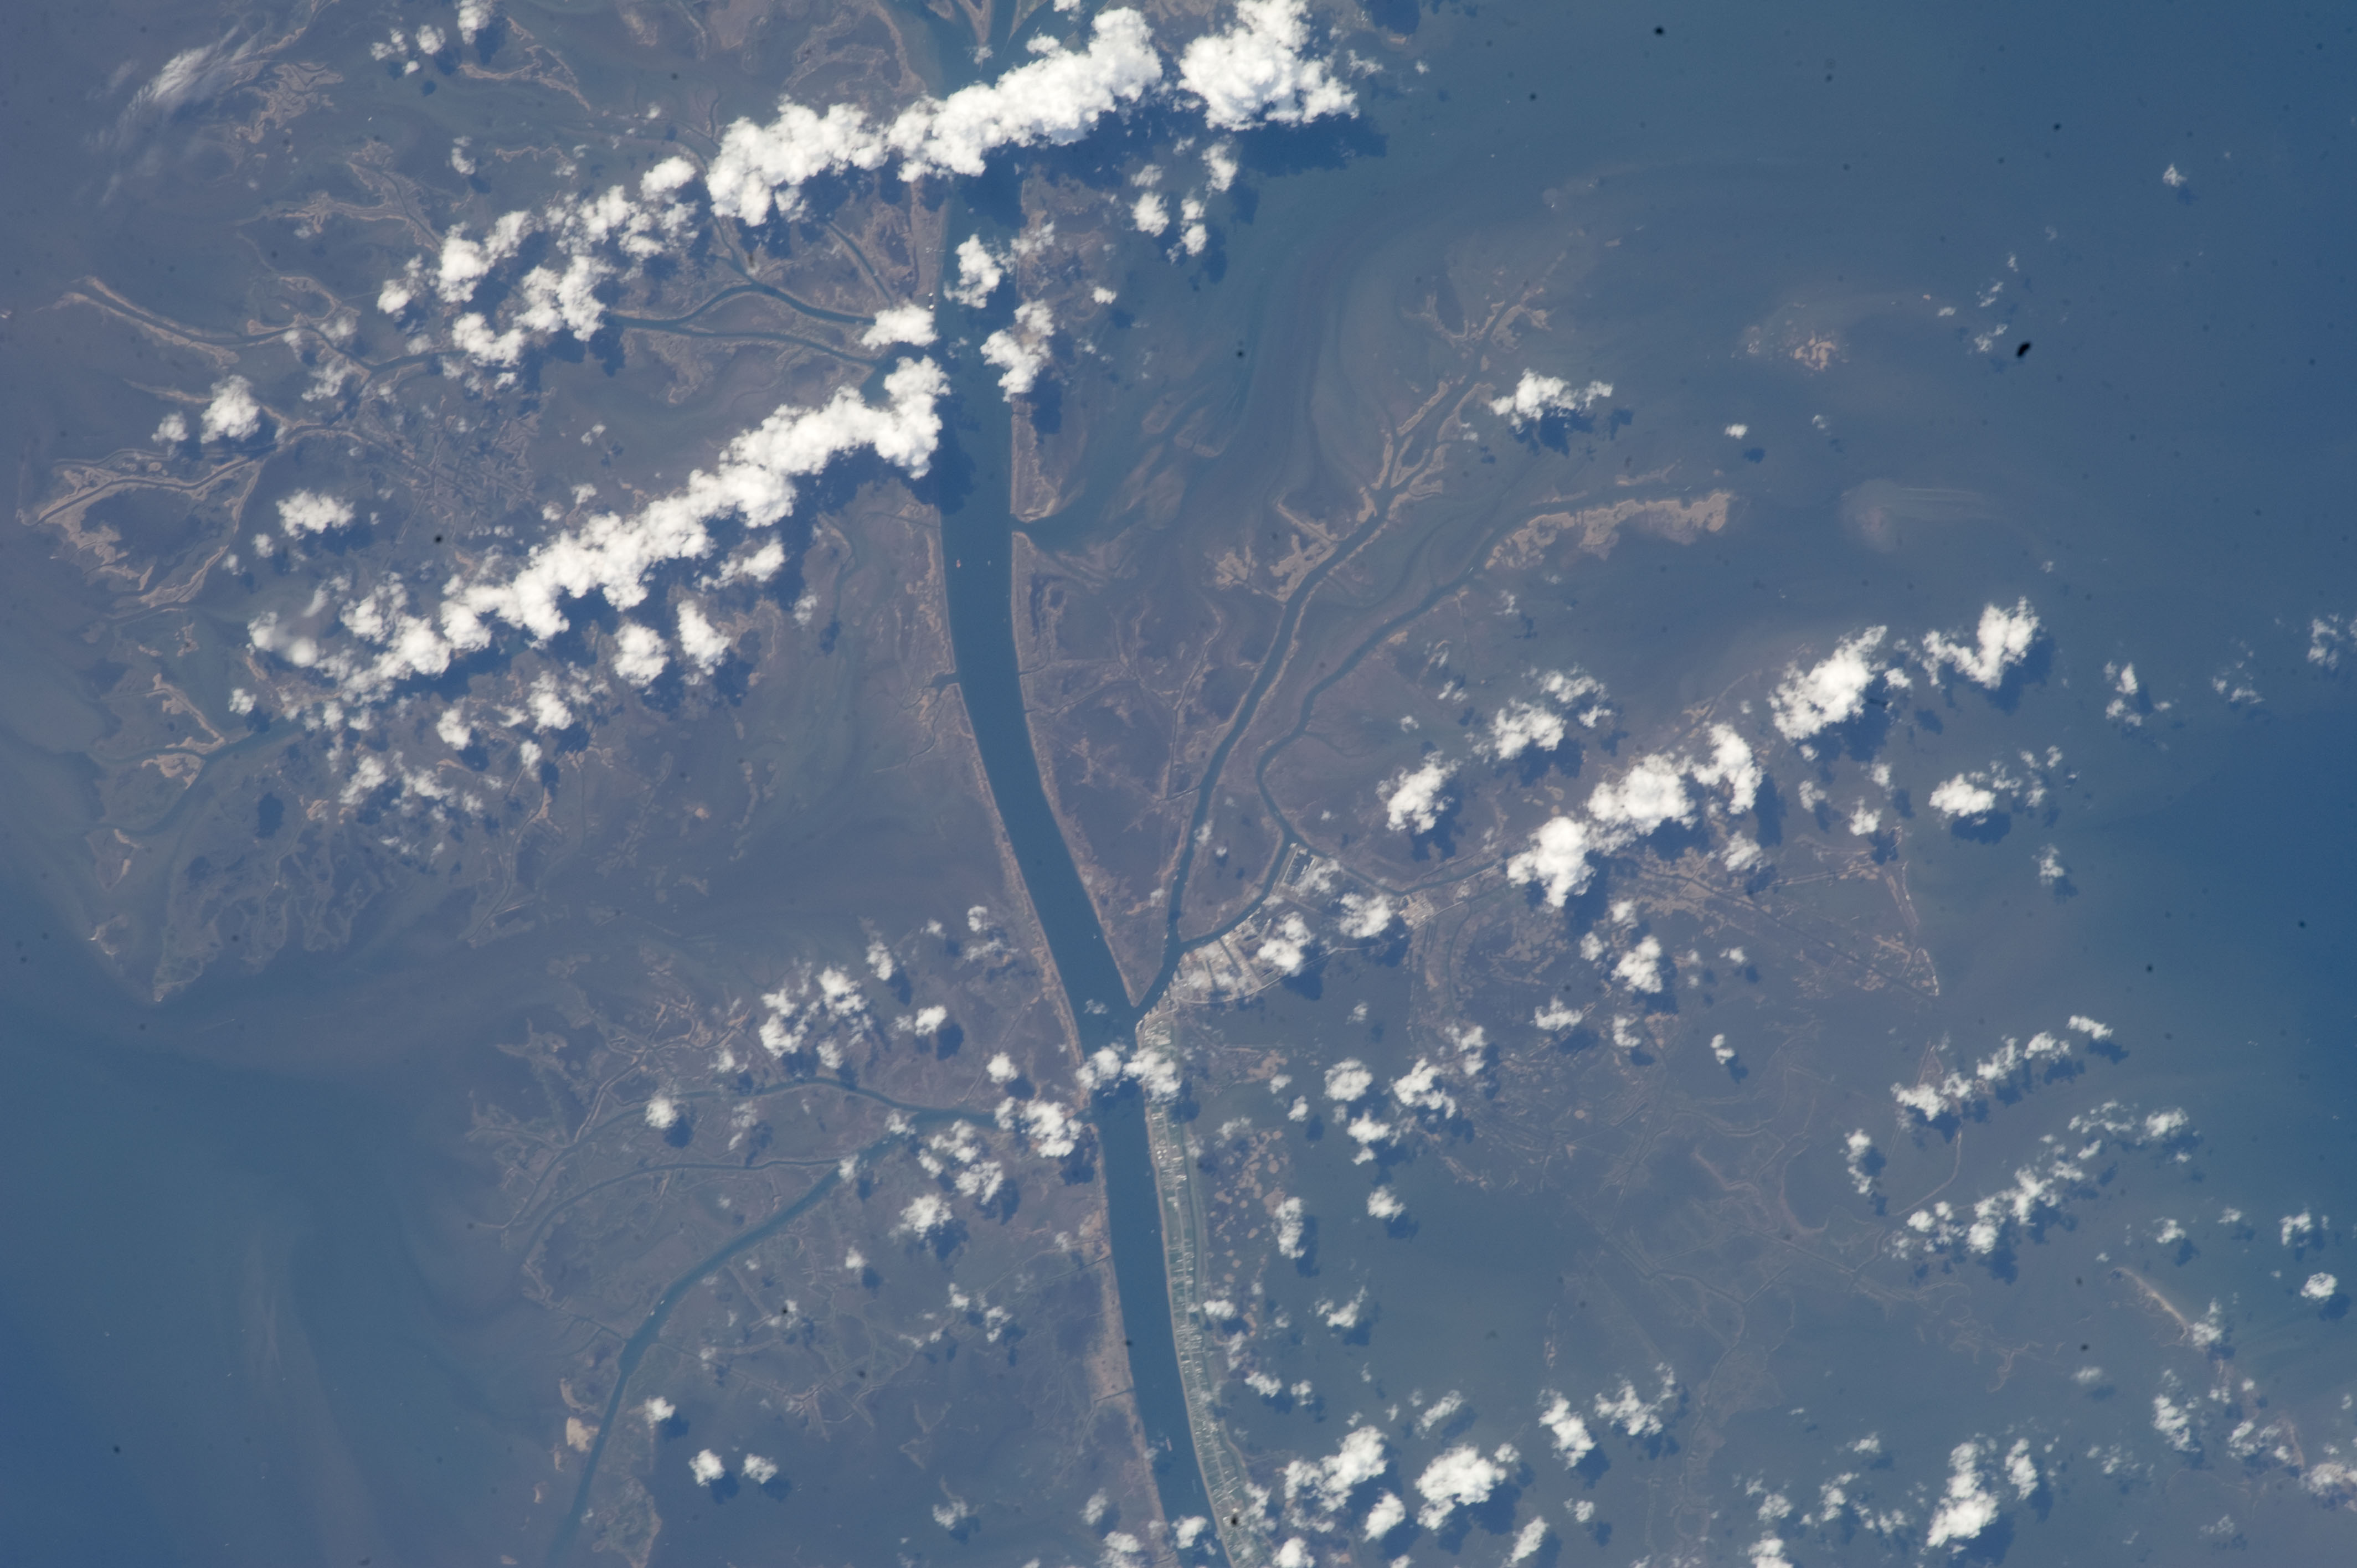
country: USA-LOUISIANA
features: MISSISSIPPI R., VENICE, WEST BAY
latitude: 29.2
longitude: -89.4
